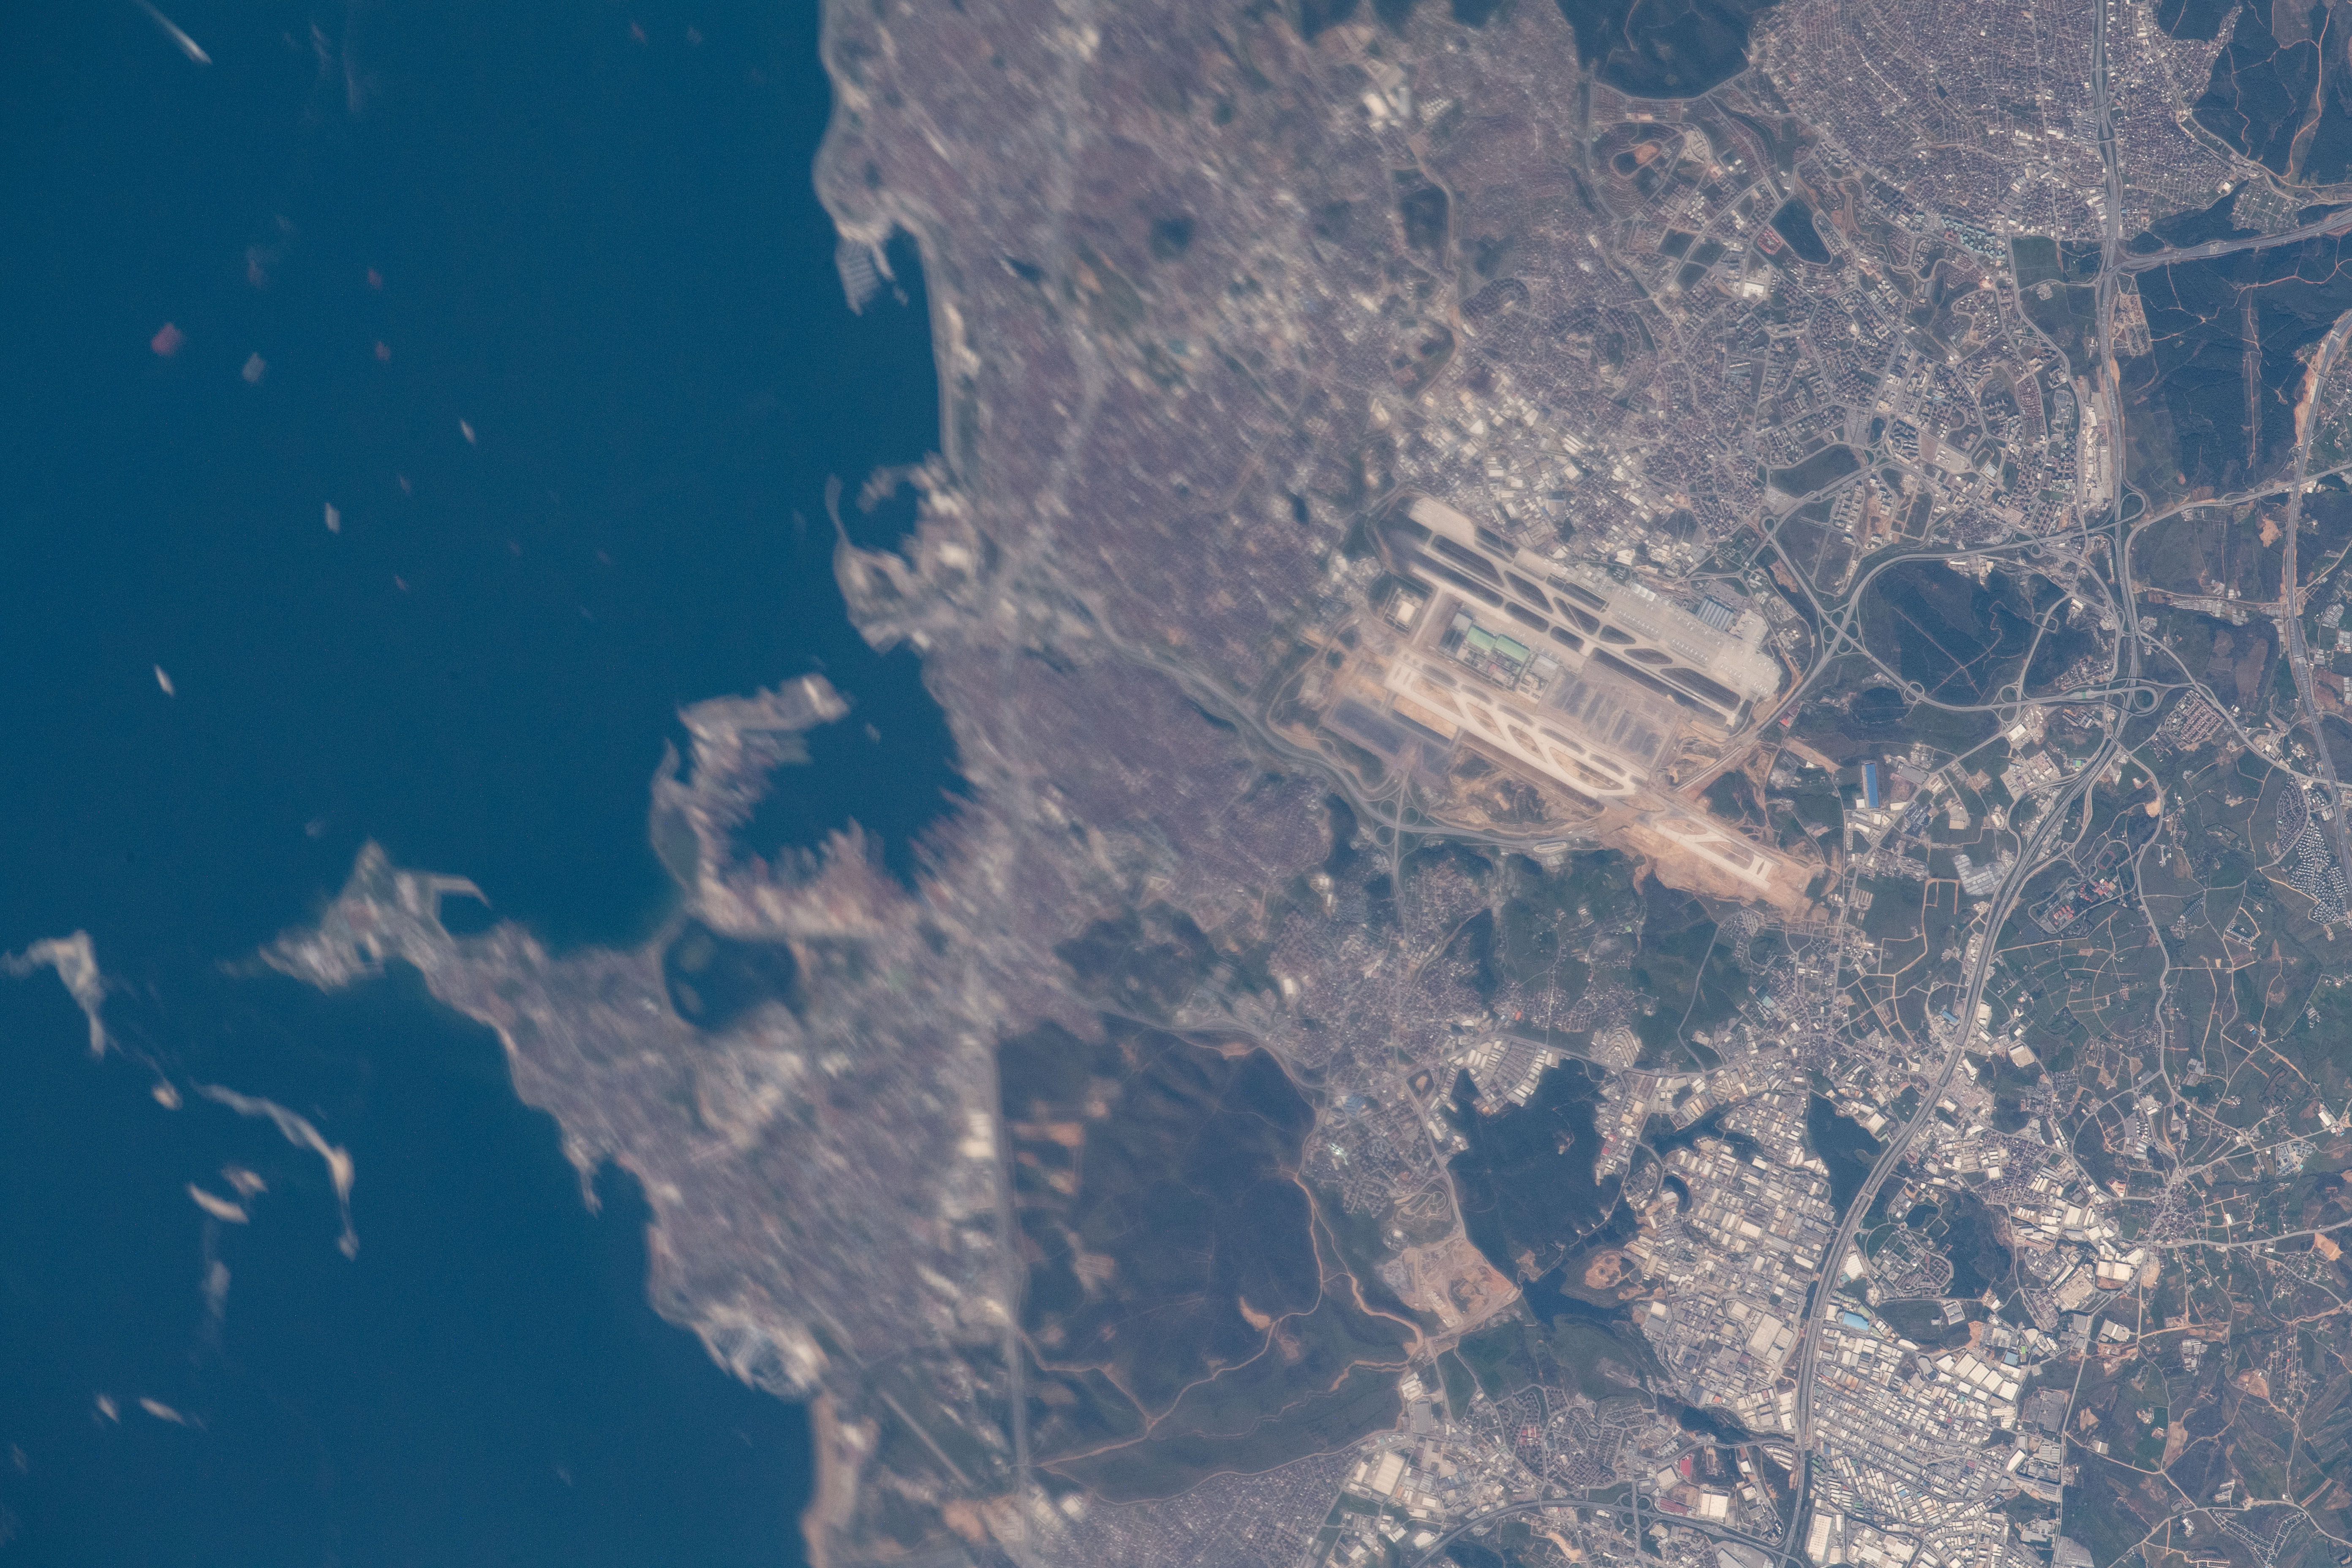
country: TURKEY
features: MARMARA SEA
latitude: 40.9
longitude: 29.3
